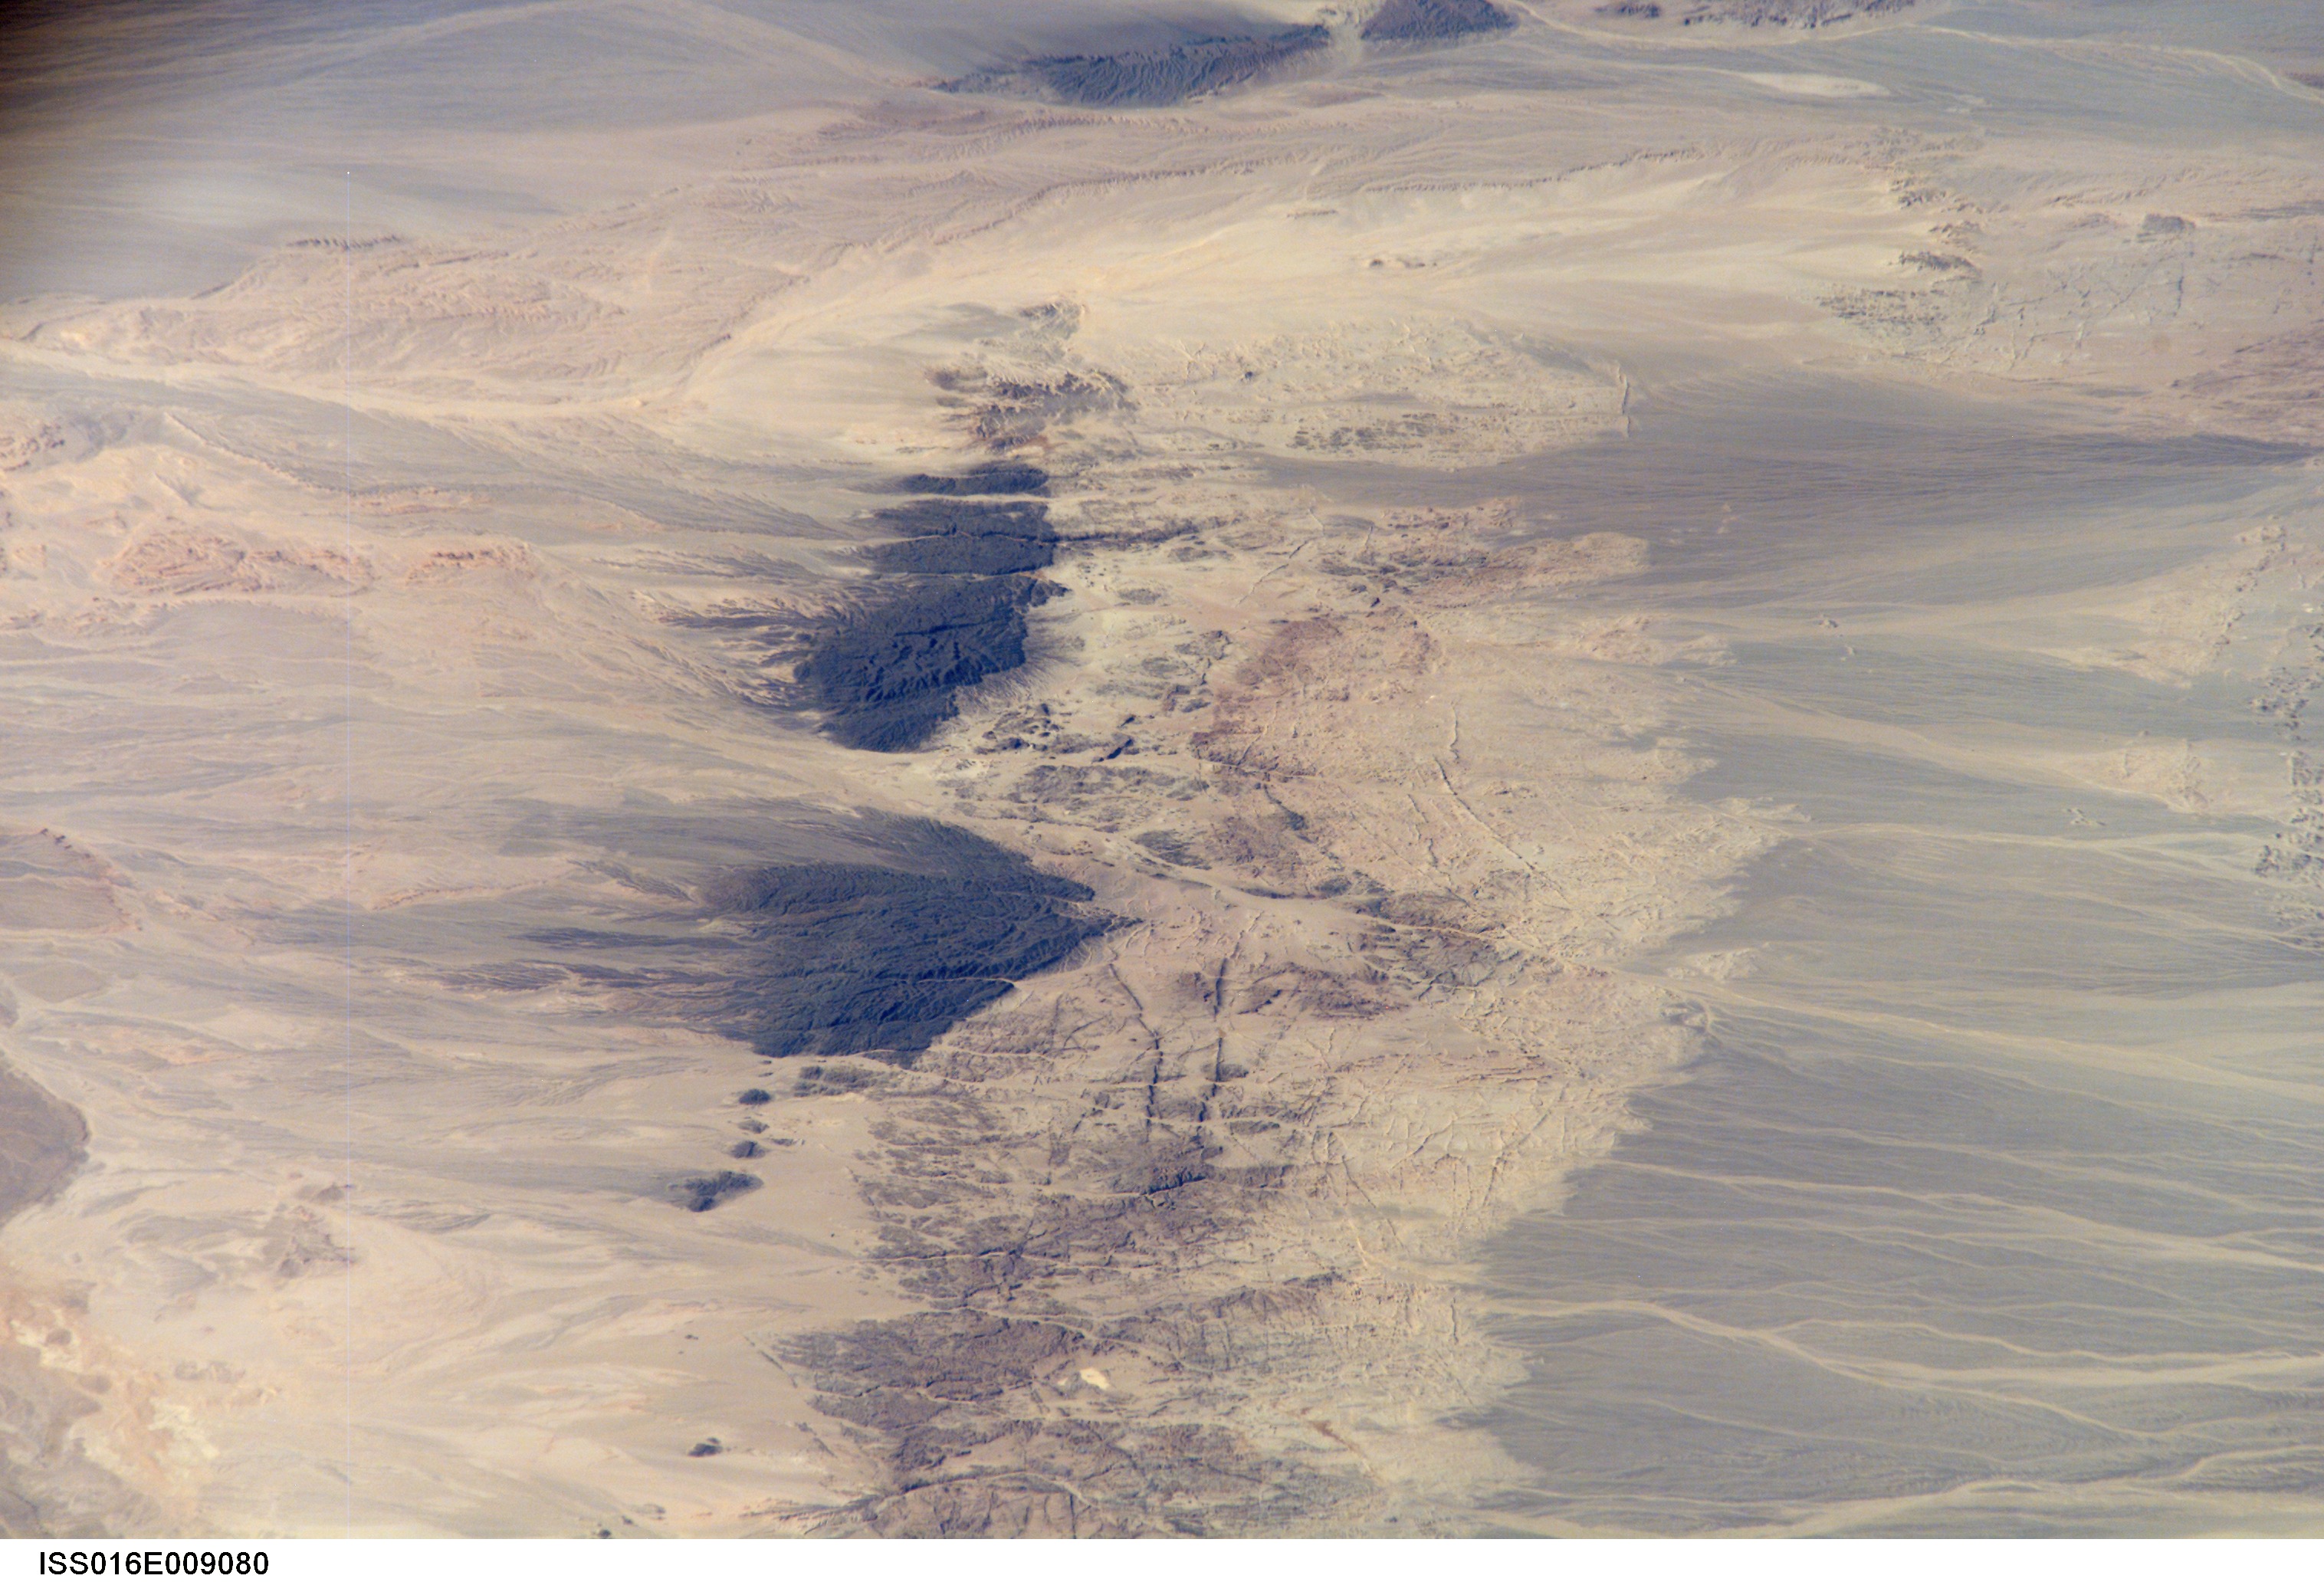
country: MONGOLIA
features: NEMEGT UUL AREA, GOBI DESERT
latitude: 44.0
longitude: 100.3
